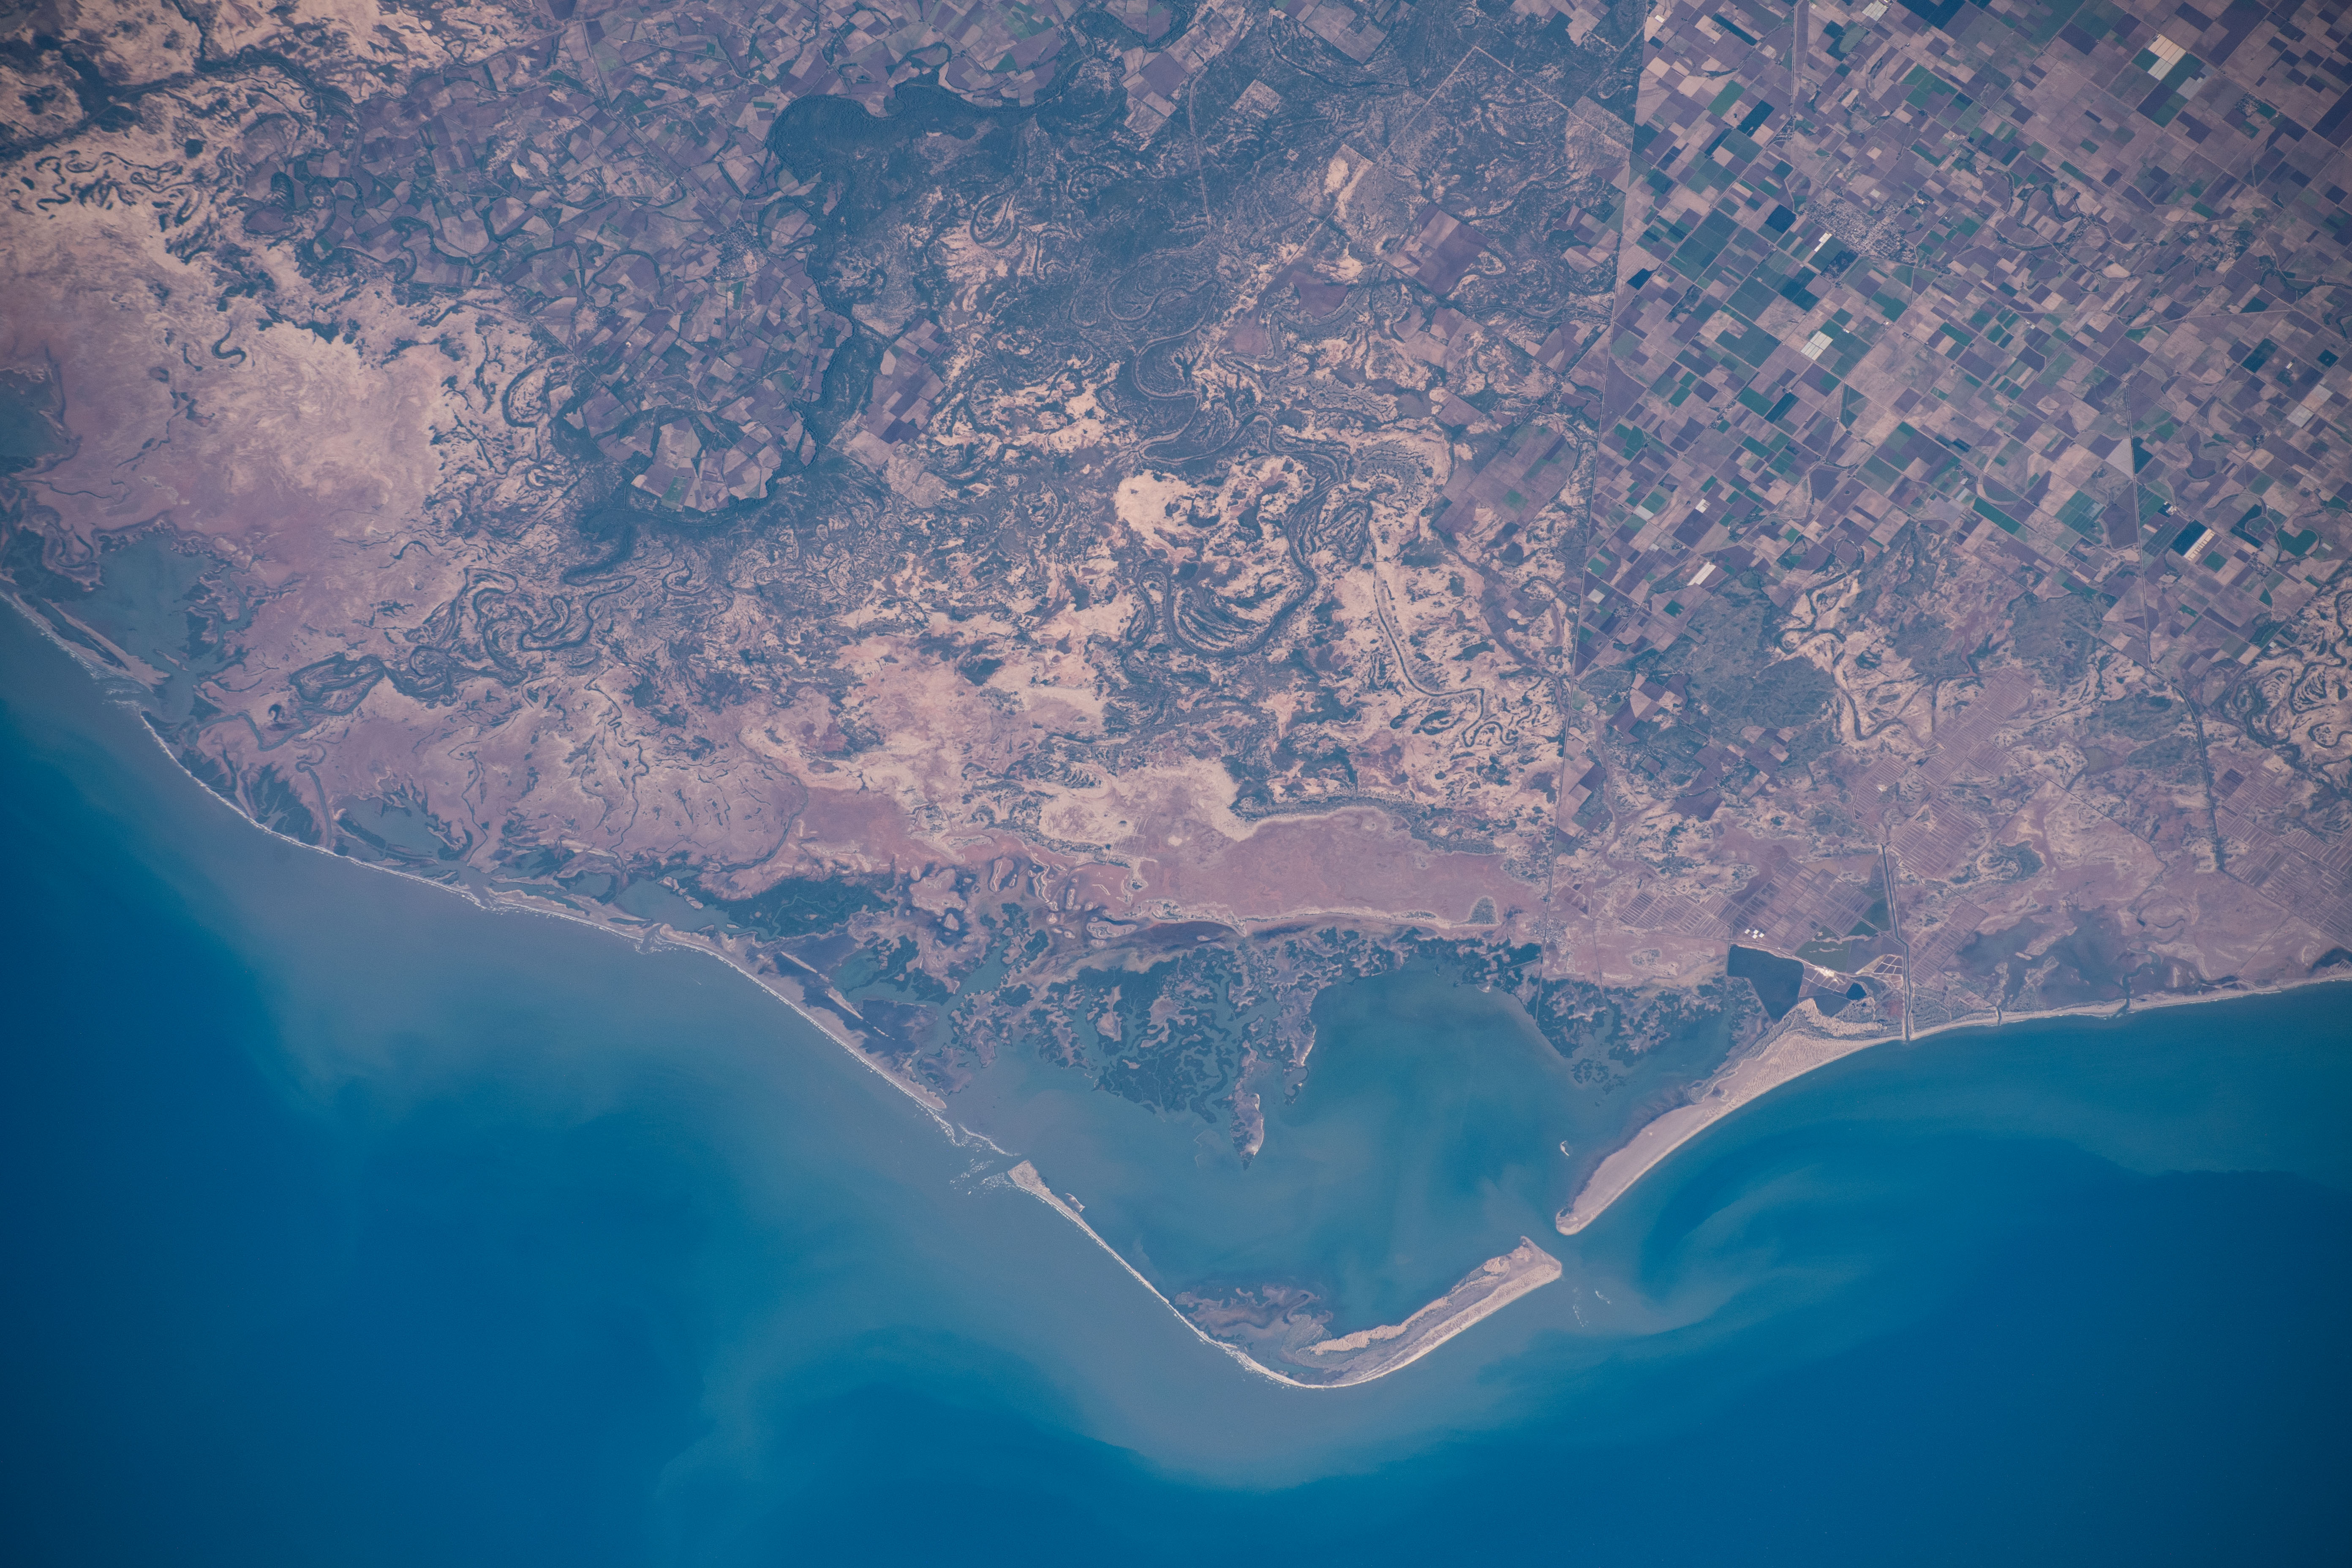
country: MEXICO
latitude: 27.4
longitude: -110.5
